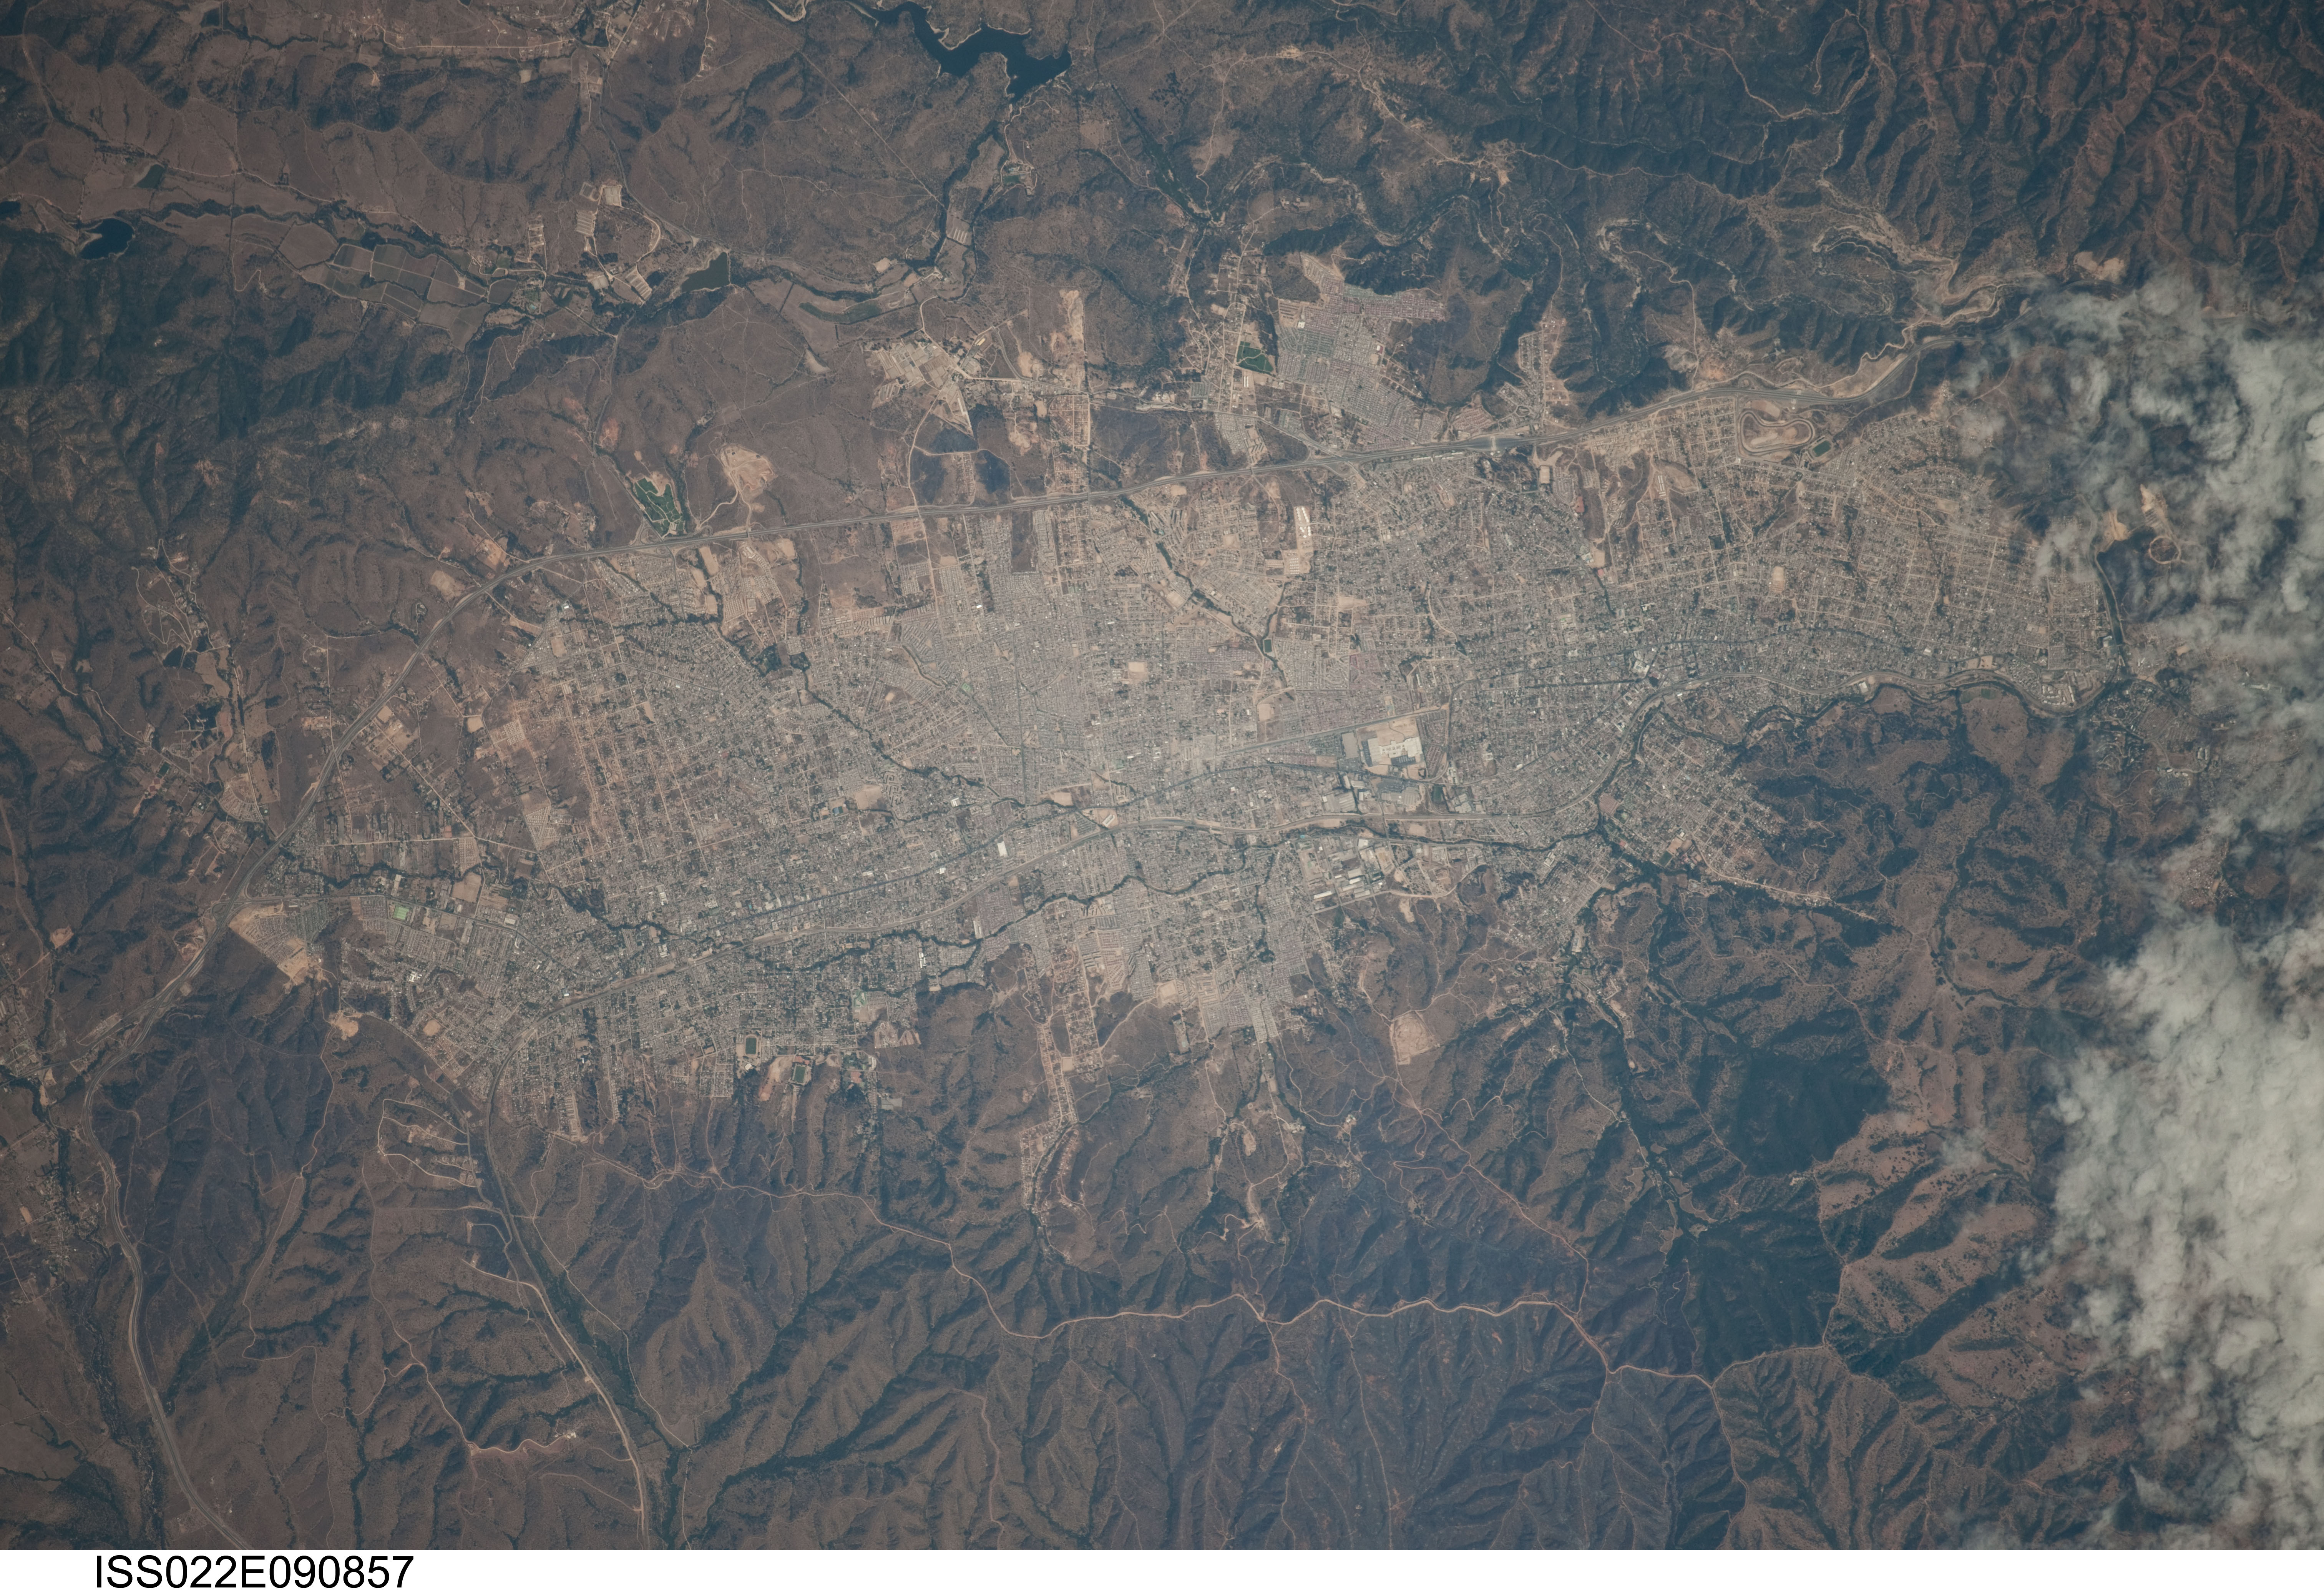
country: CHILE
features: QUILPIE, URBAN AREAS, ROADS, MTS.
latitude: -33.0
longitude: -71.4
